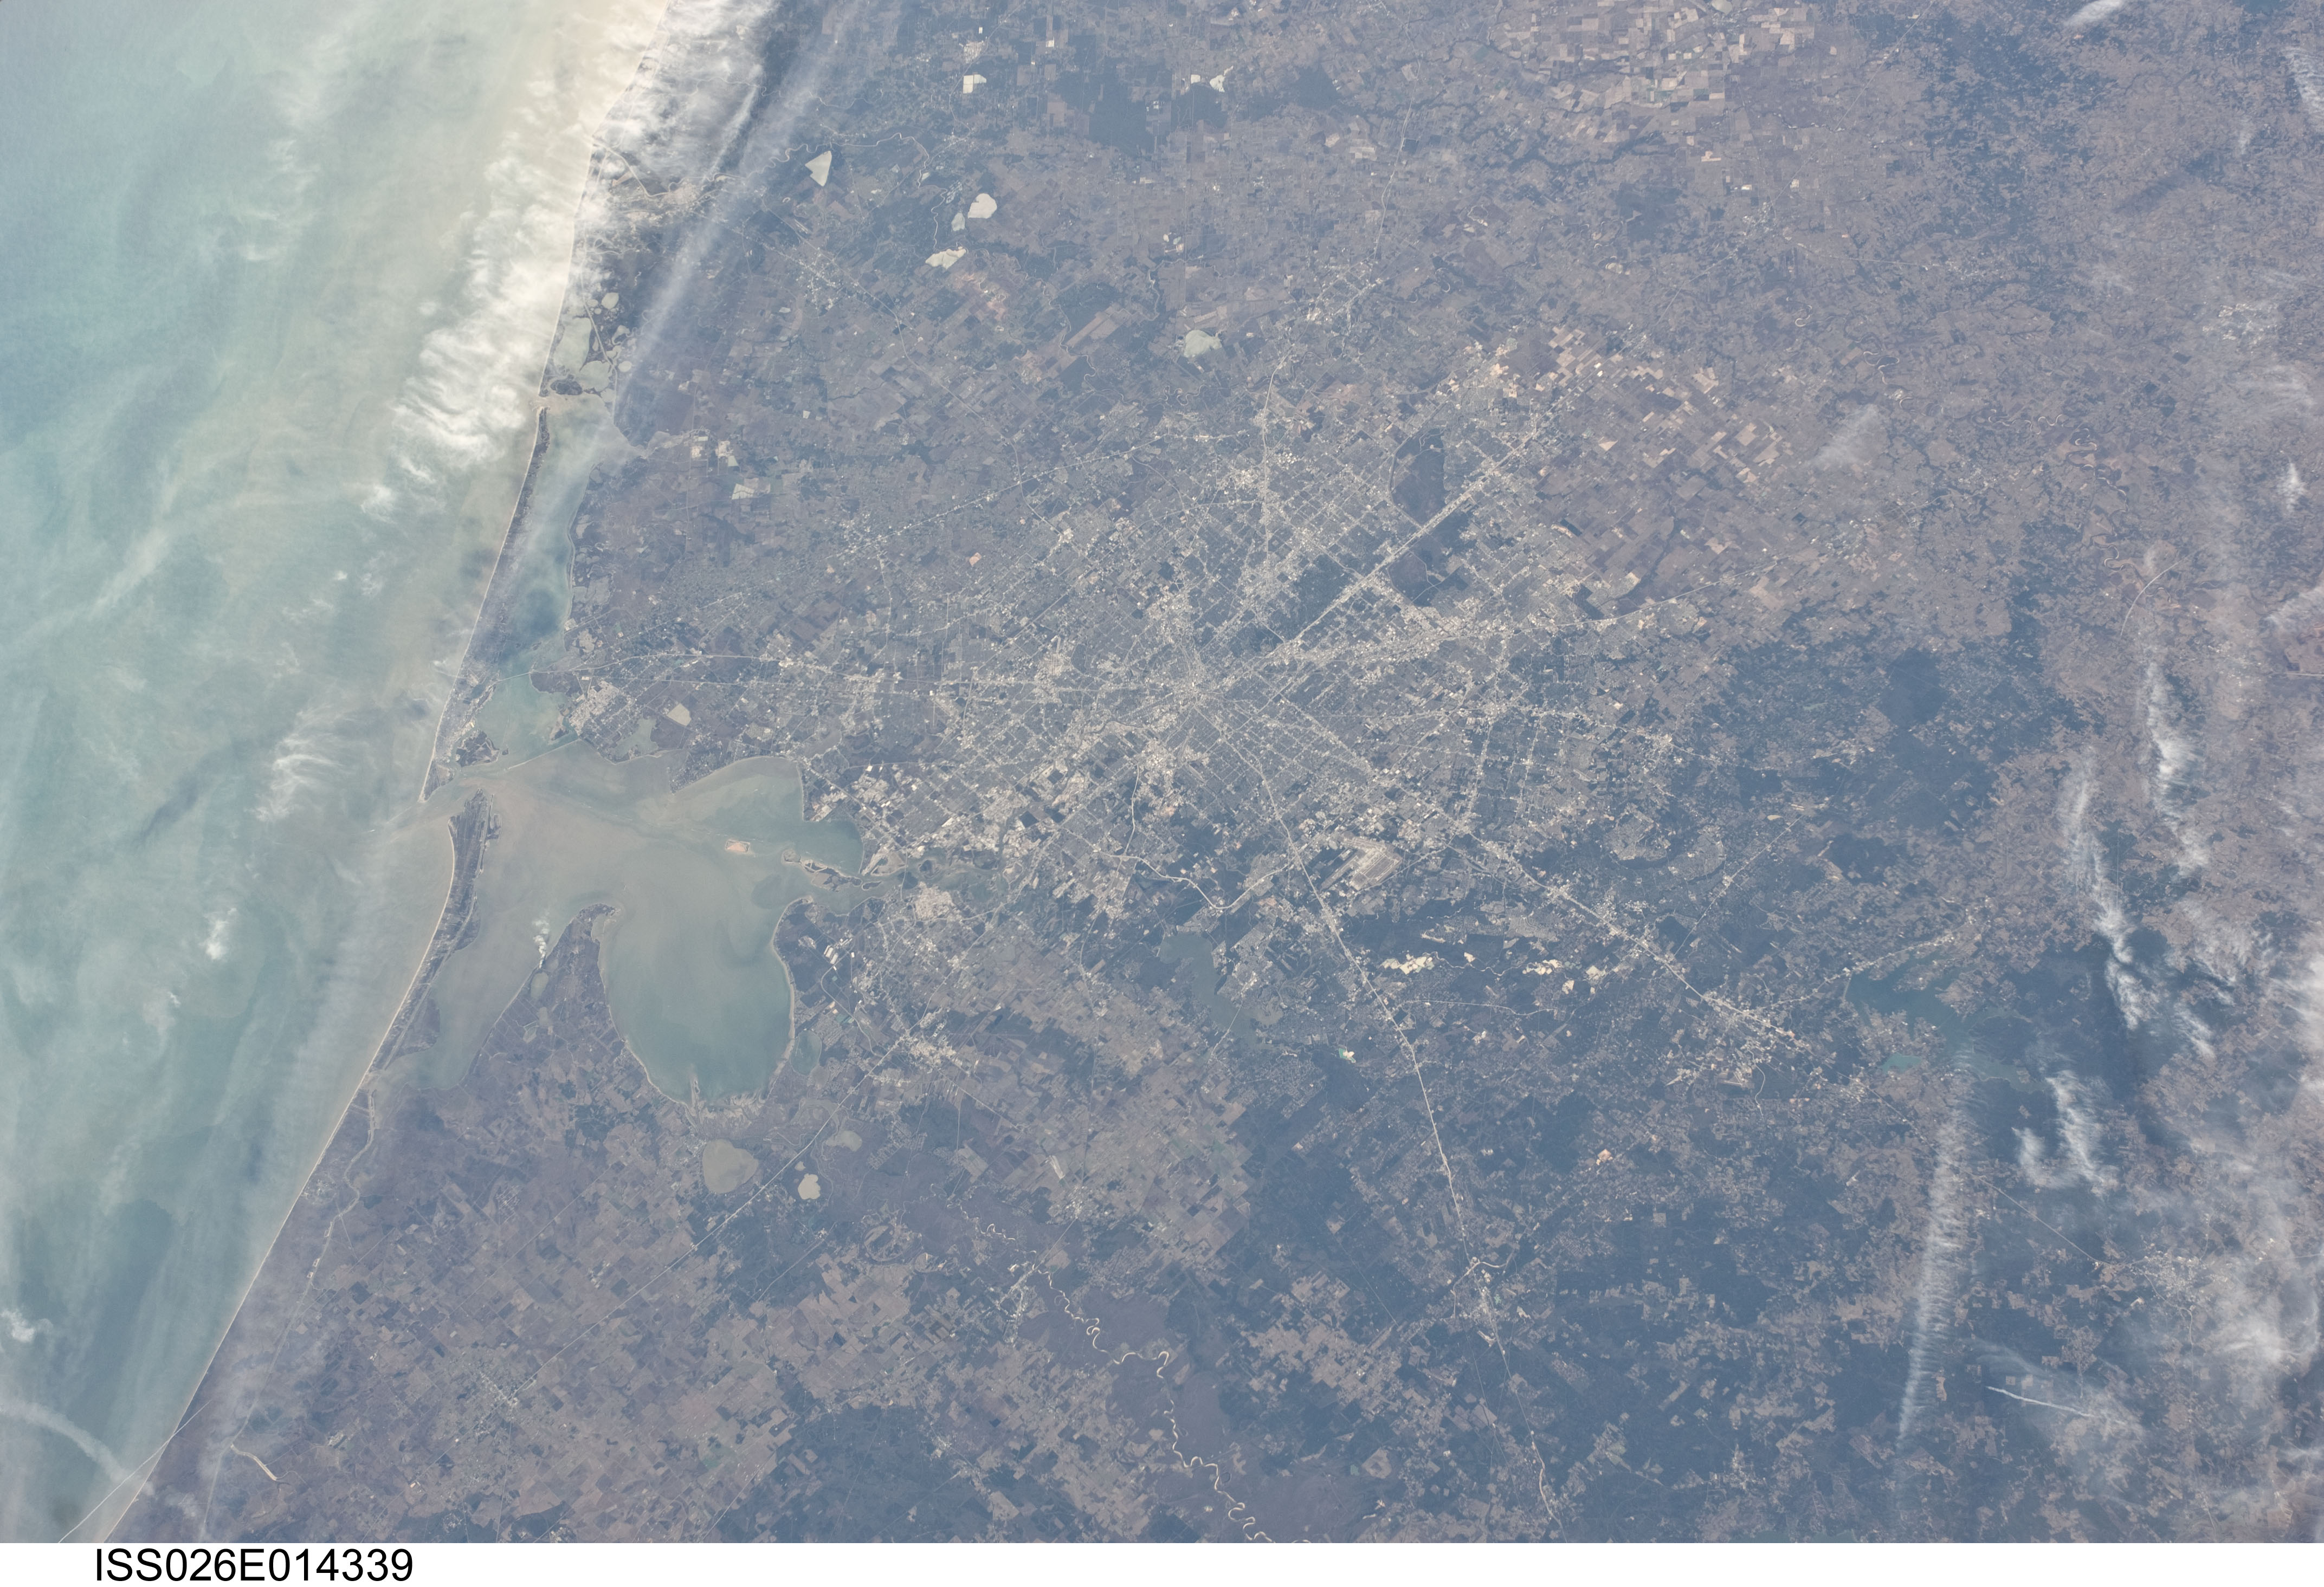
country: USA-TEXAS
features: HOUSTON, GALVESTON, COASTAL CLOUDS
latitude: 30.0
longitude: -95.5
